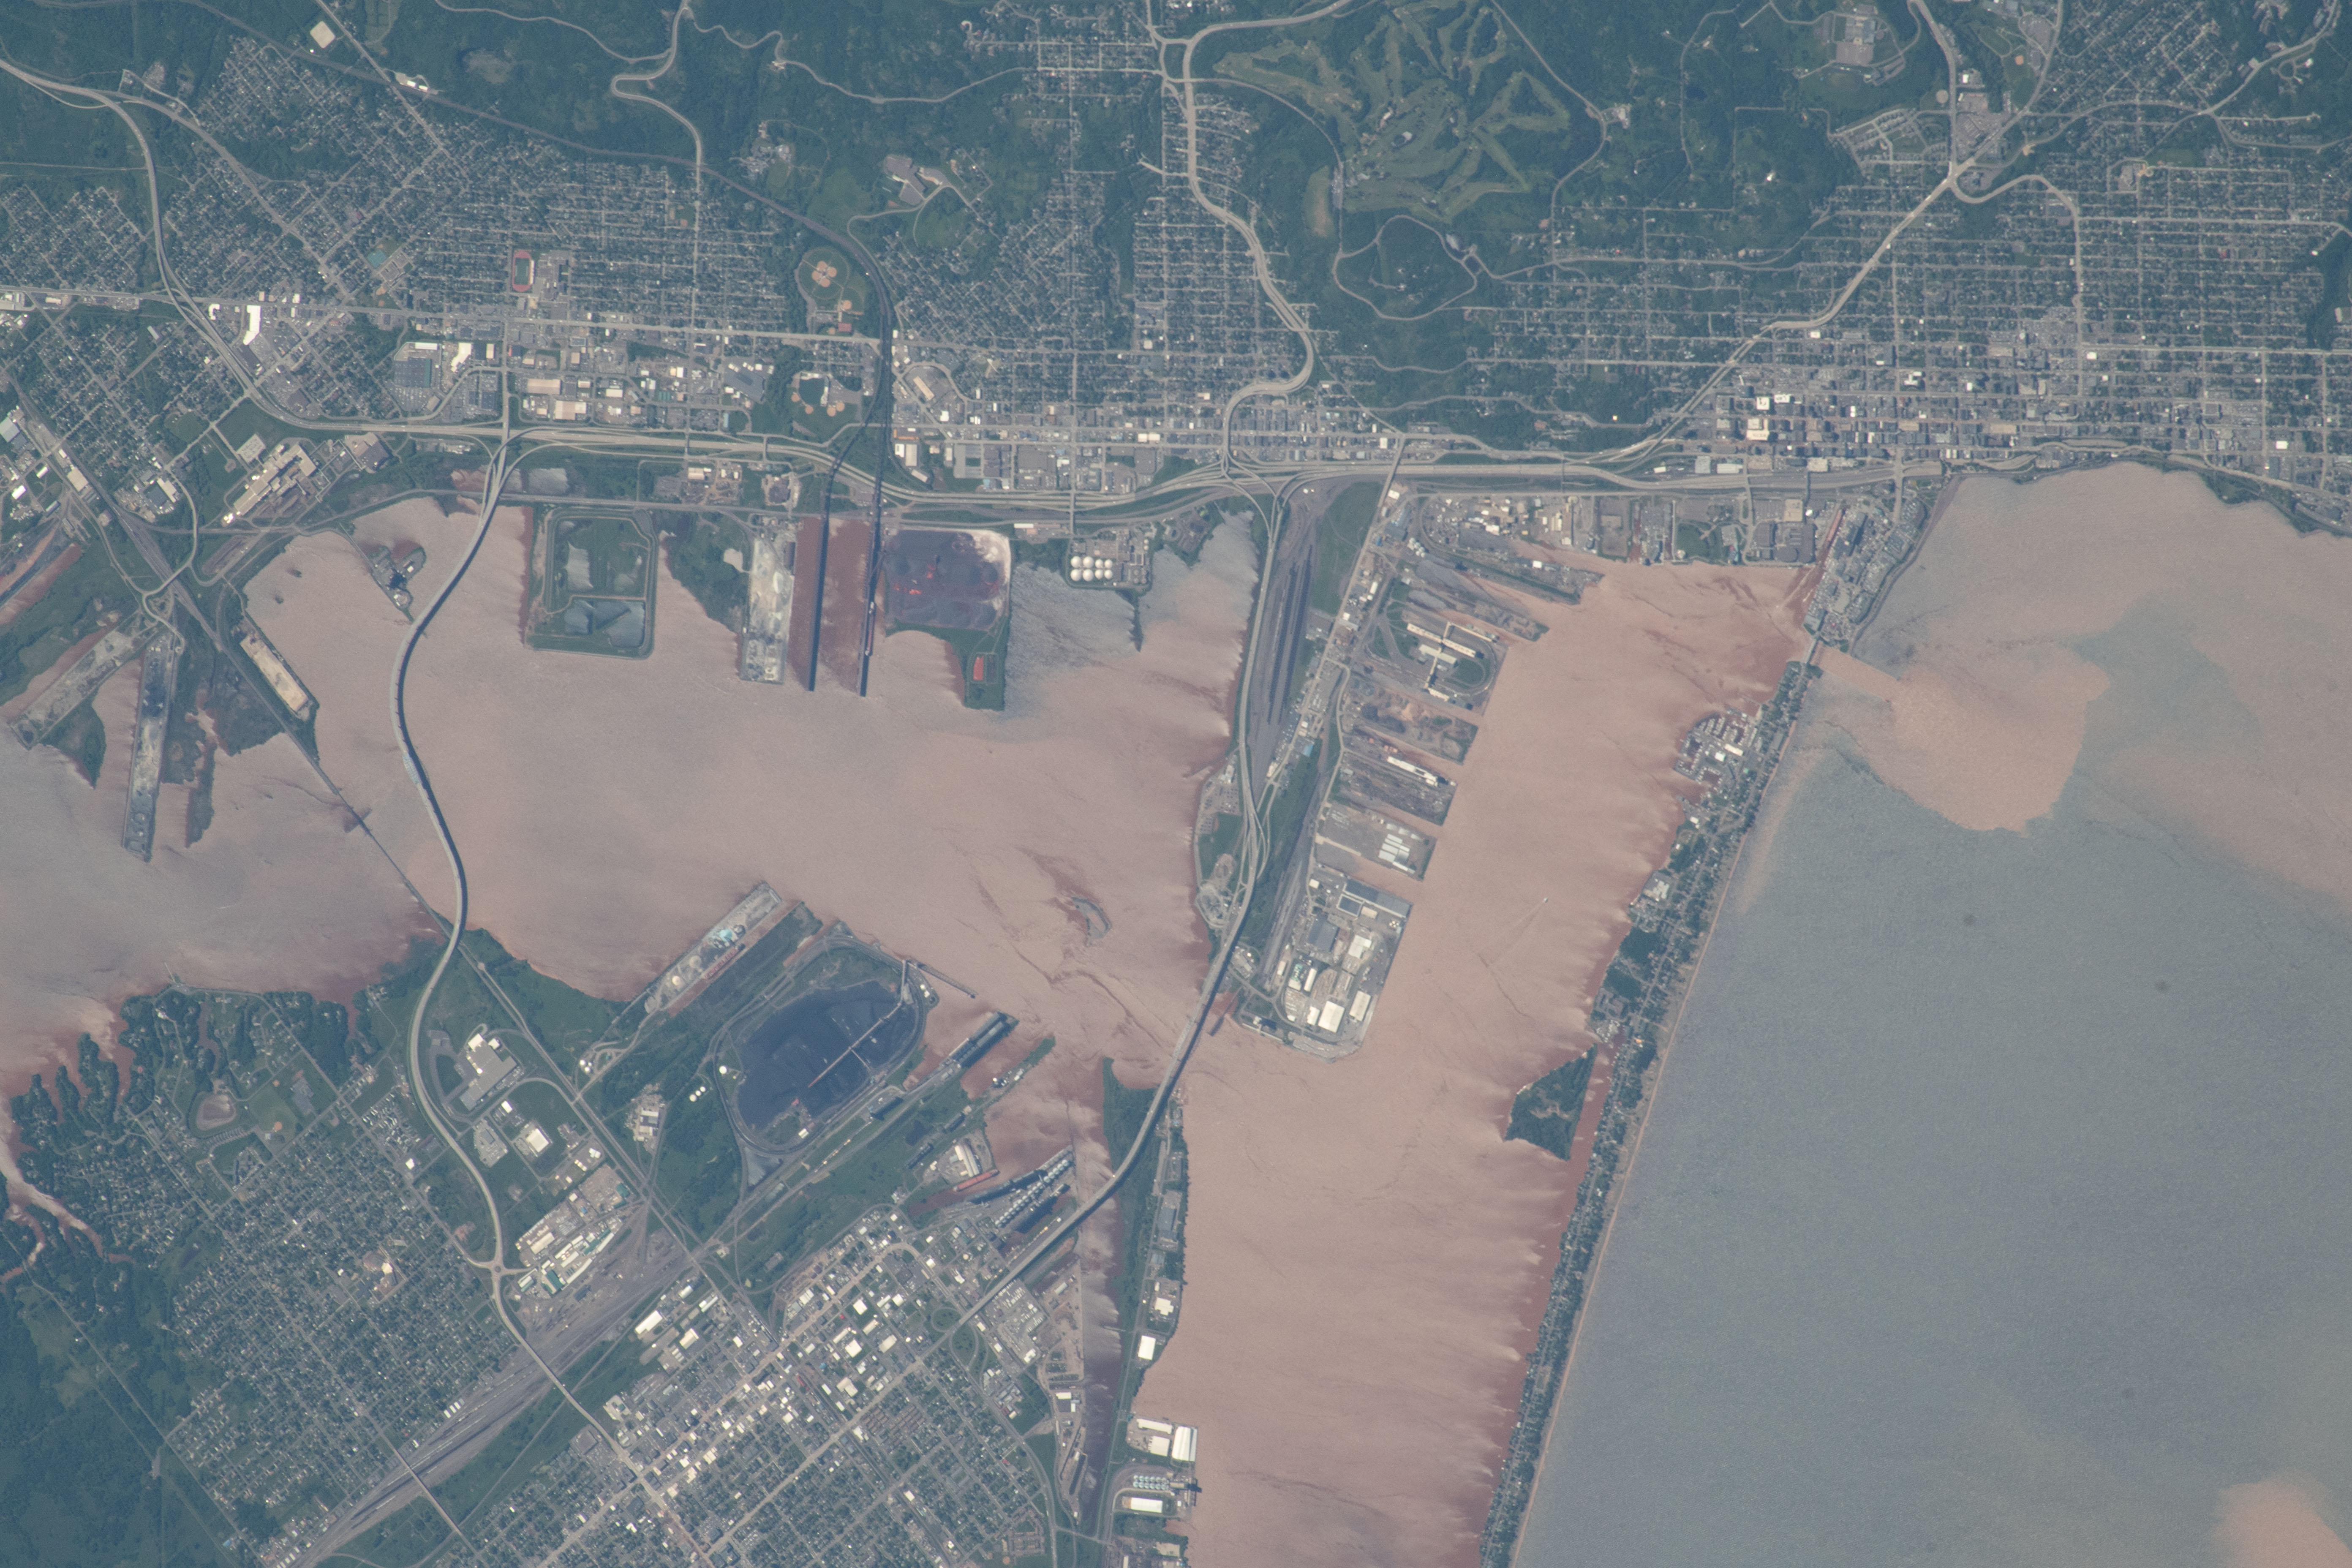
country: USA-MINNESOTA
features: DULUTH, SUPERIOR, HEARDING ISLAND
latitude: 46.7
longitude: -92.1
